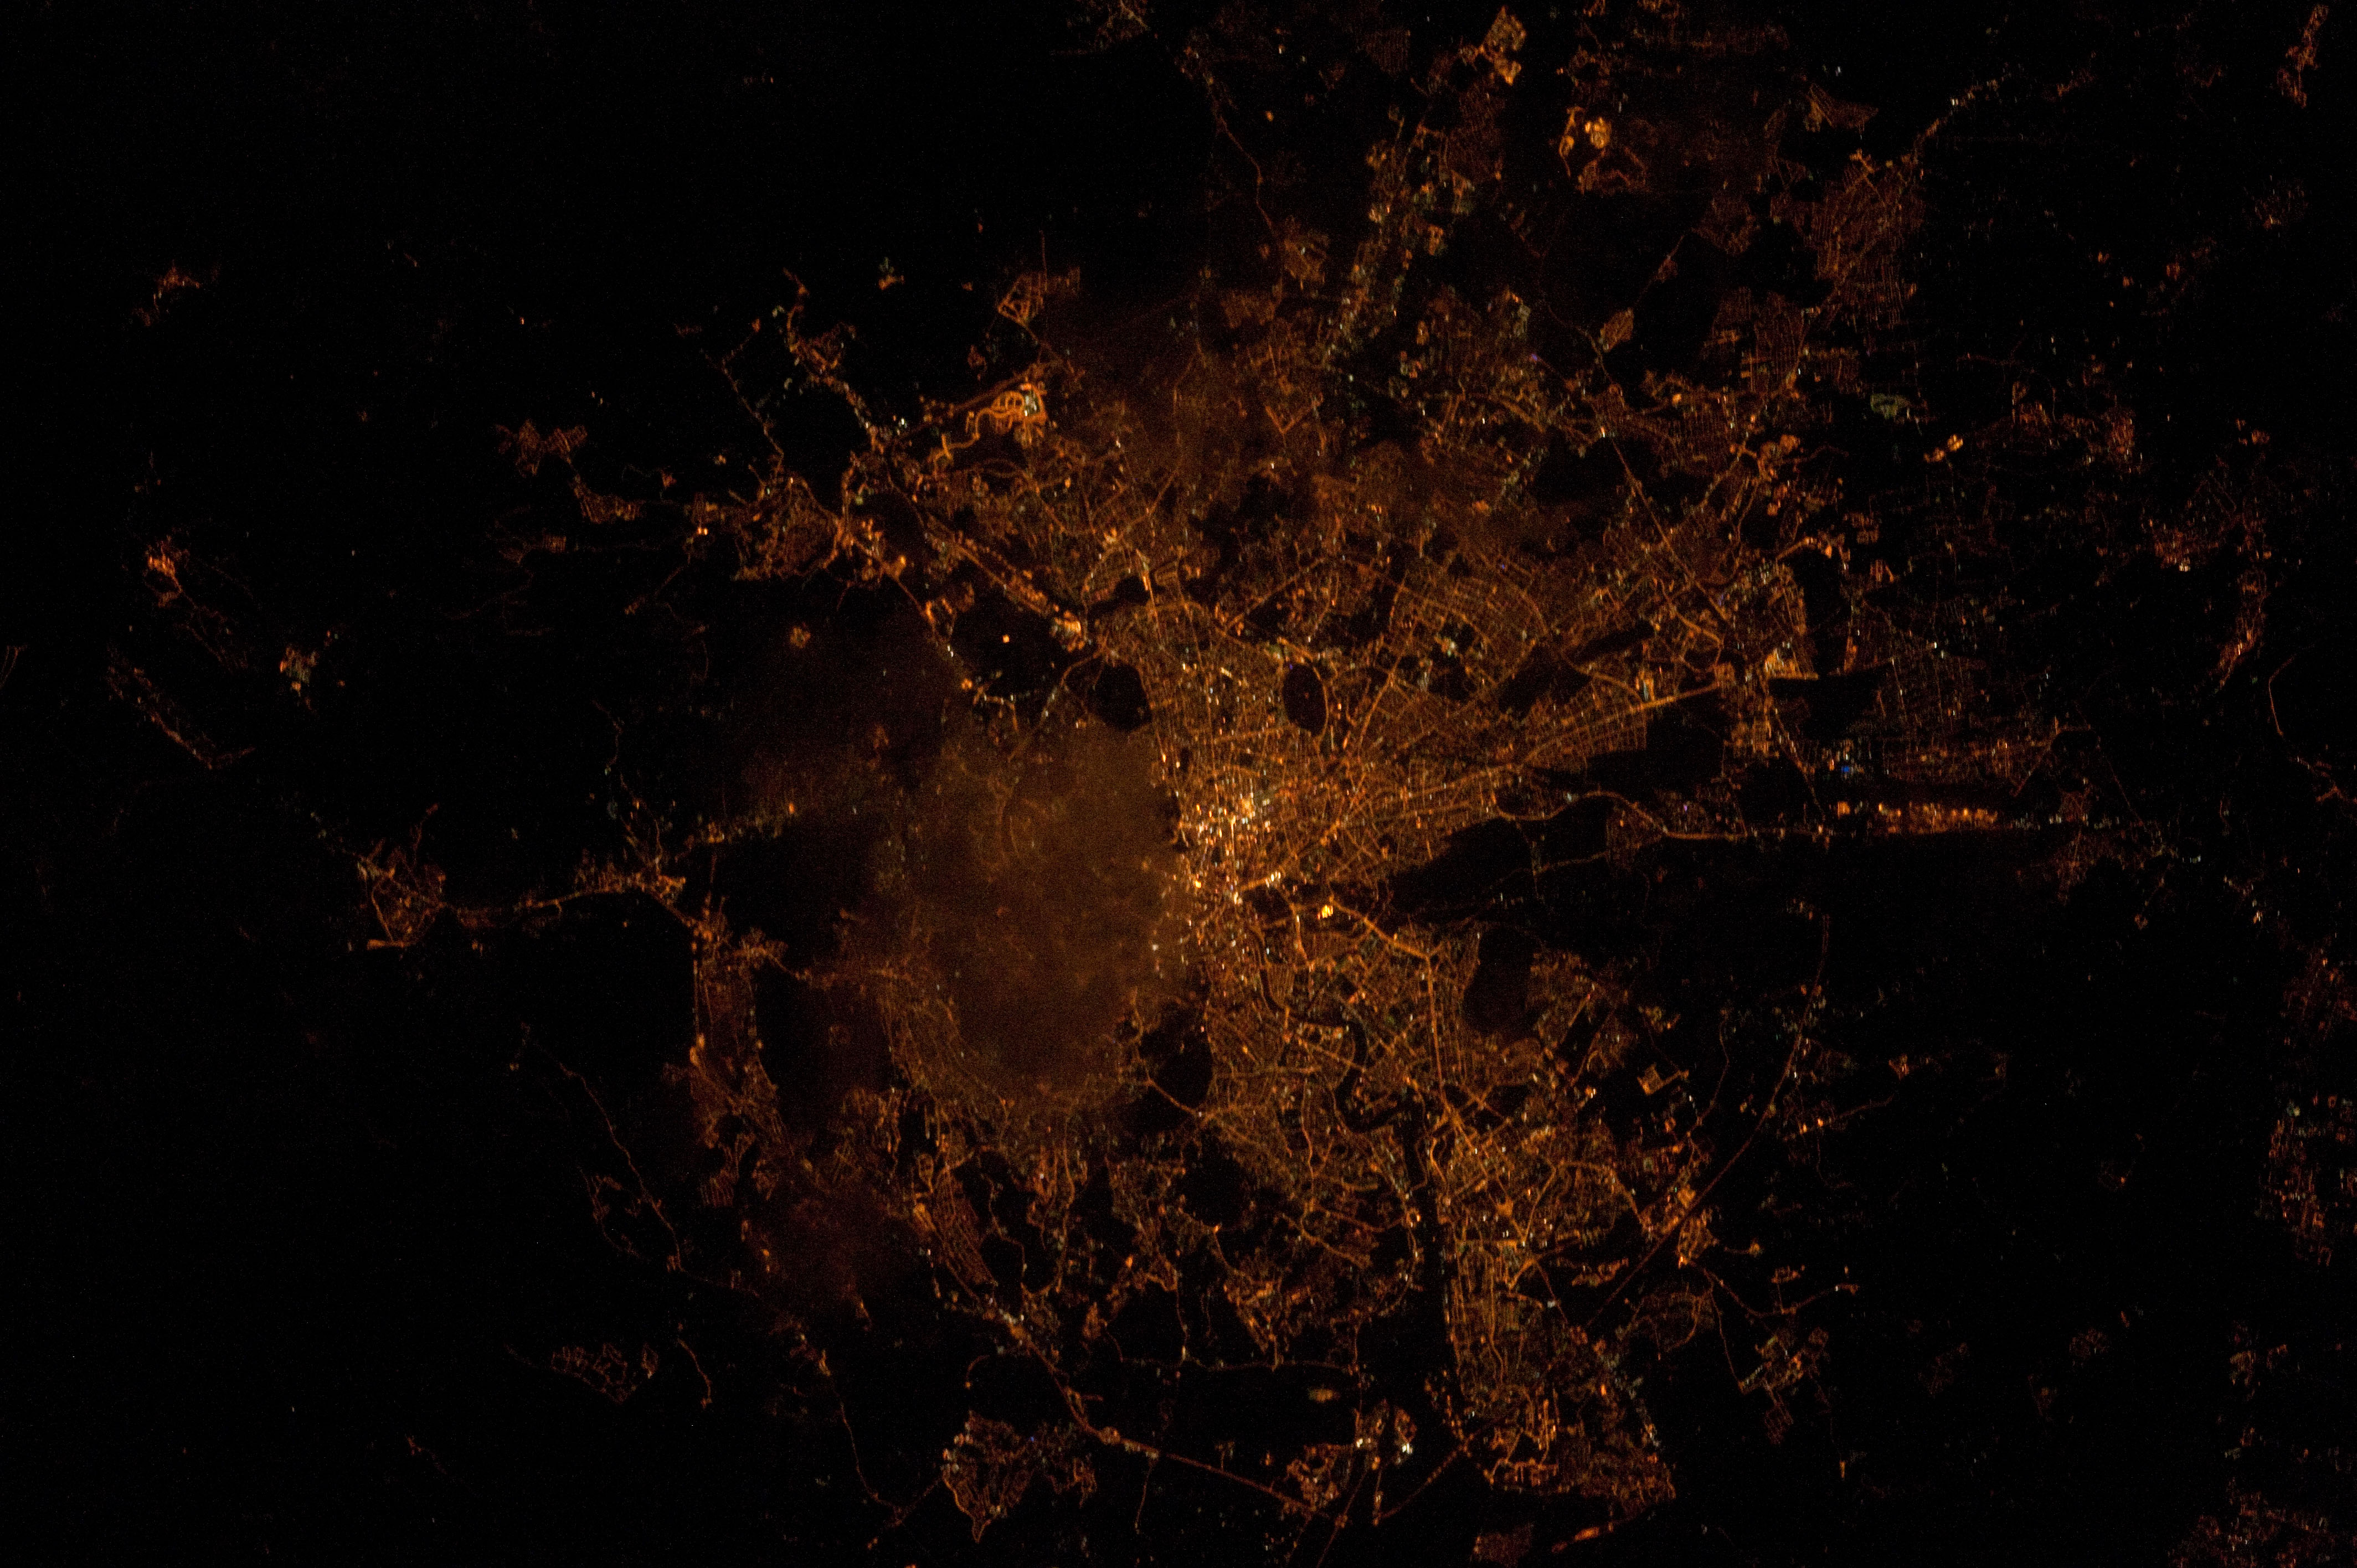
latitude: 41.9
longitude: 12.5
